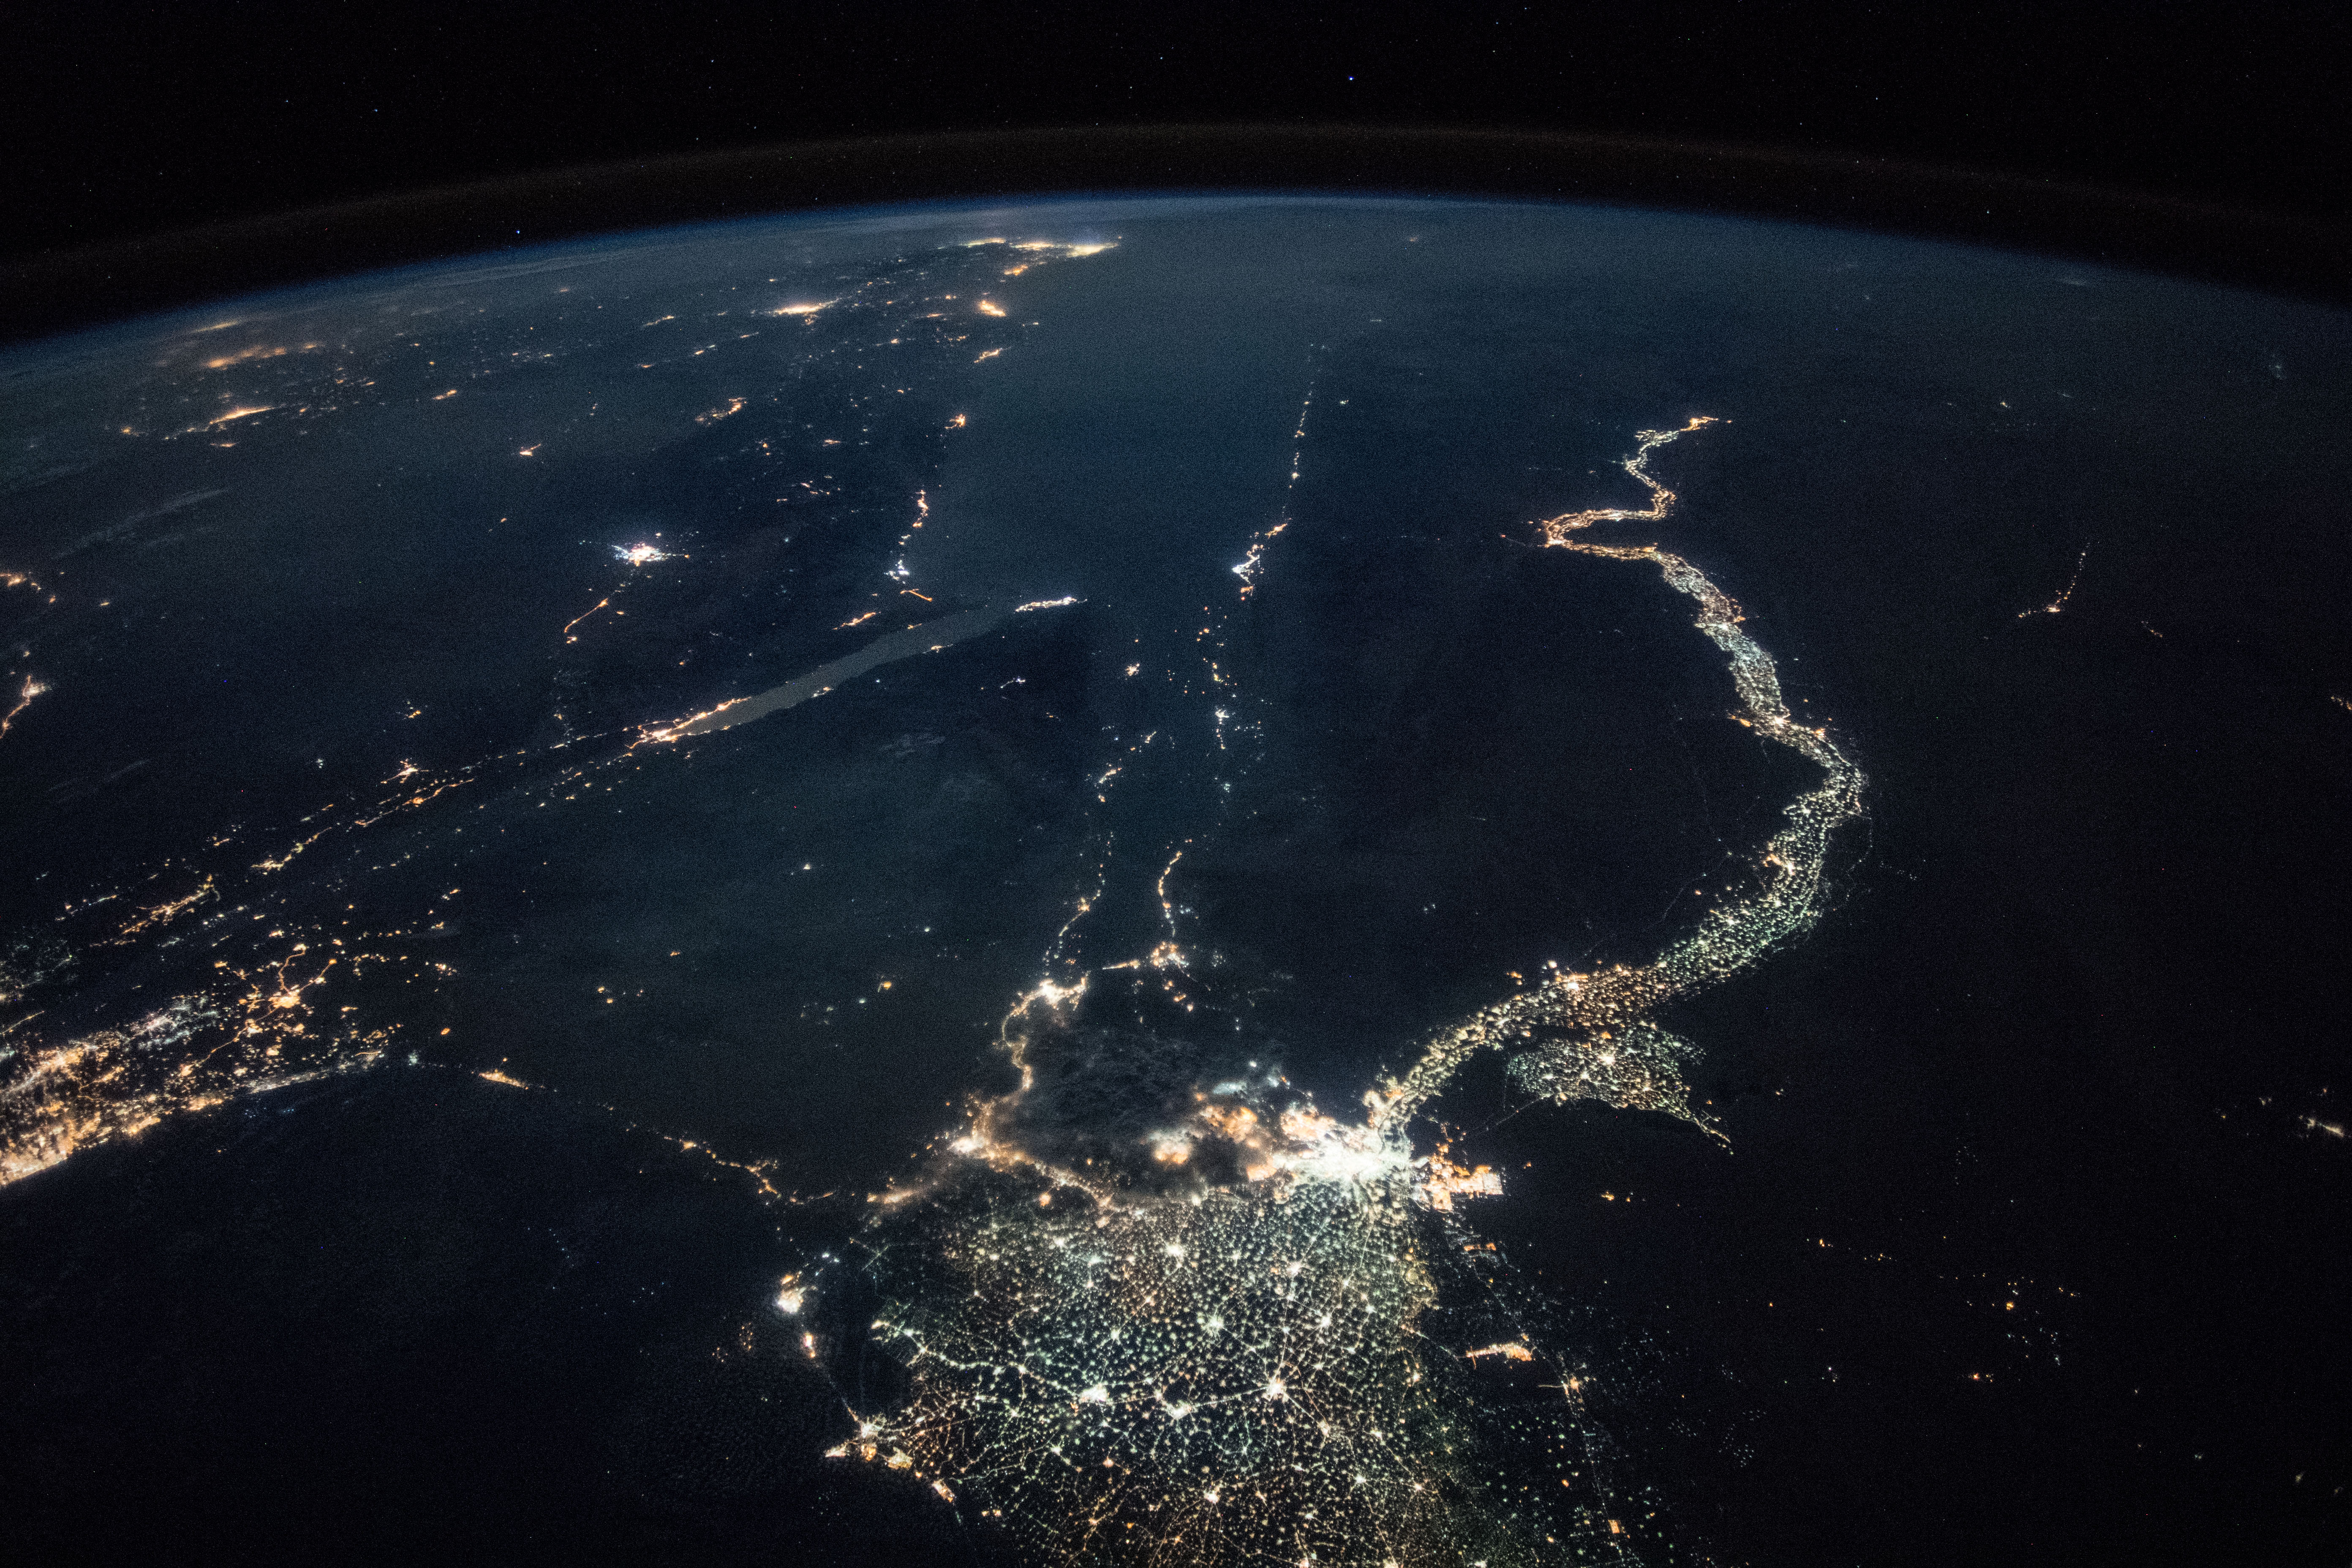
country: EGYPT
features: CAIRO CITY, GULF OF SUEZ, GULF OF AQABA, NEGEV DESERT, SUEZ CITY, ISMAILIA CITY, PORT SAID CITY, NILE DELTA, FAIYUM CITY, WESTERN DESERT, NIGHT, EARTH LIMB
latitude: 29.2
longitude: 32.8
